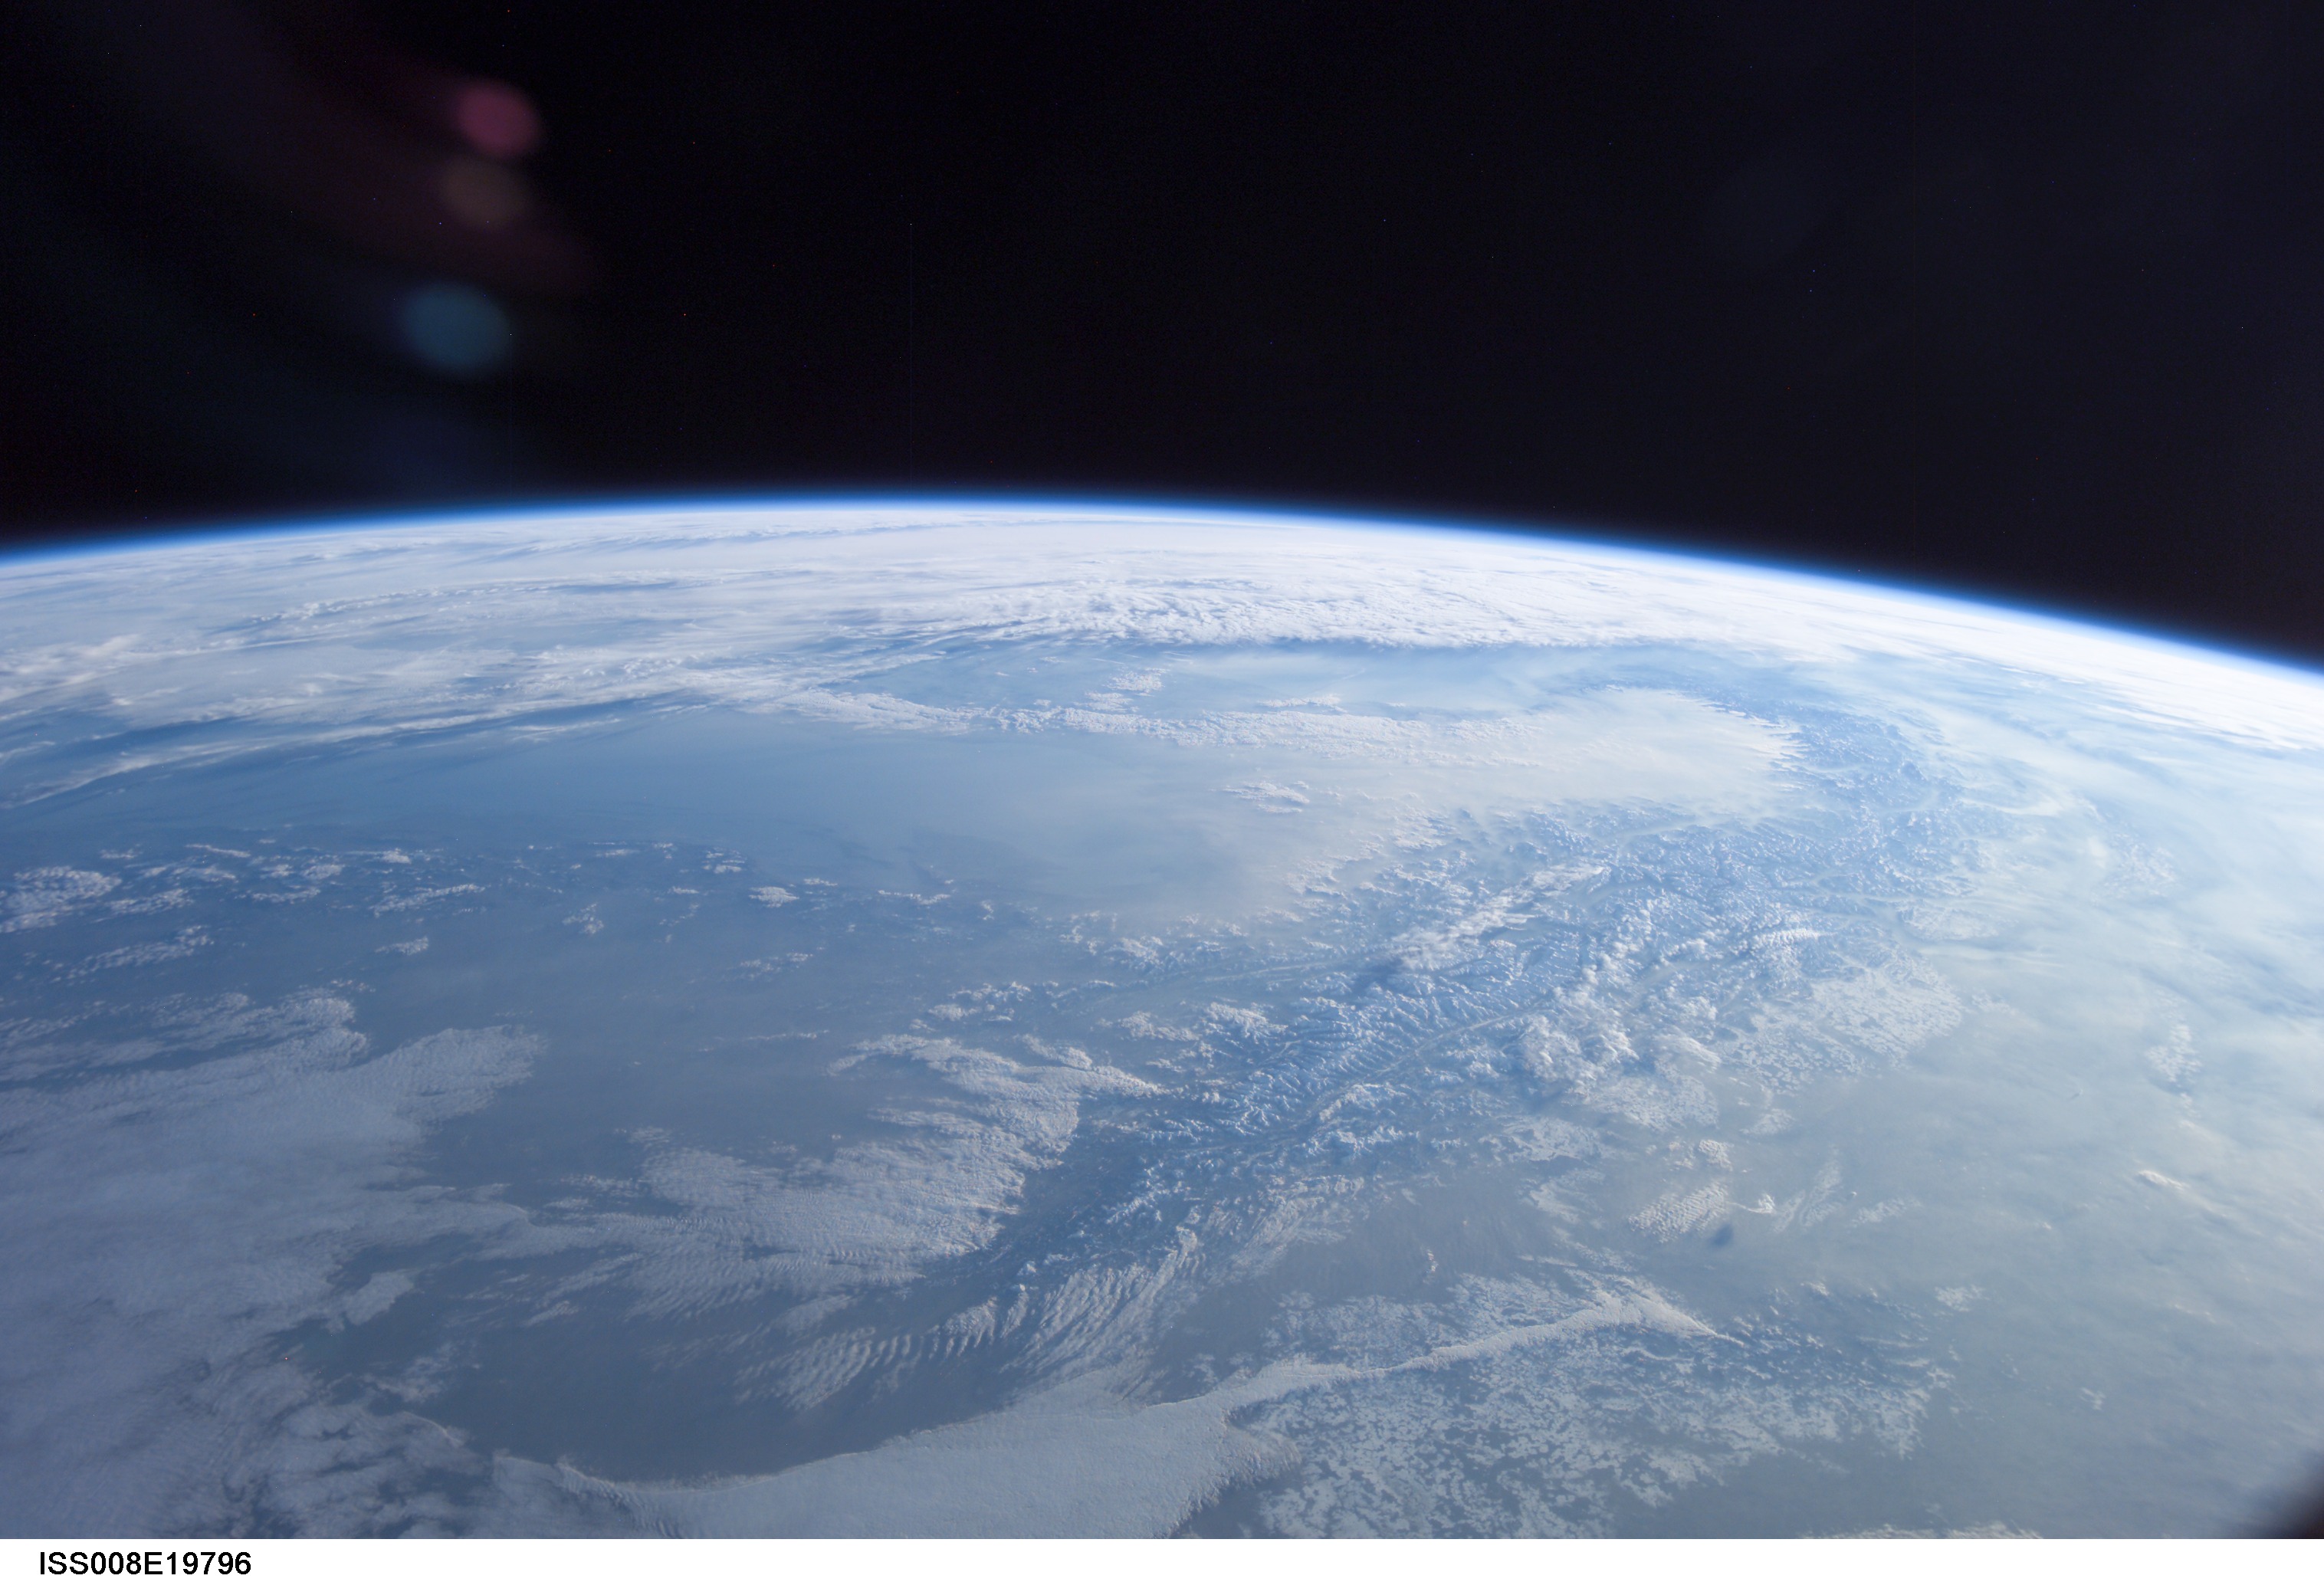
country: ITALY
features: ALPS, ADRIATIC S., ATMOSPHERIC LIMB
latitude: 46.0
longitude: 13.0
